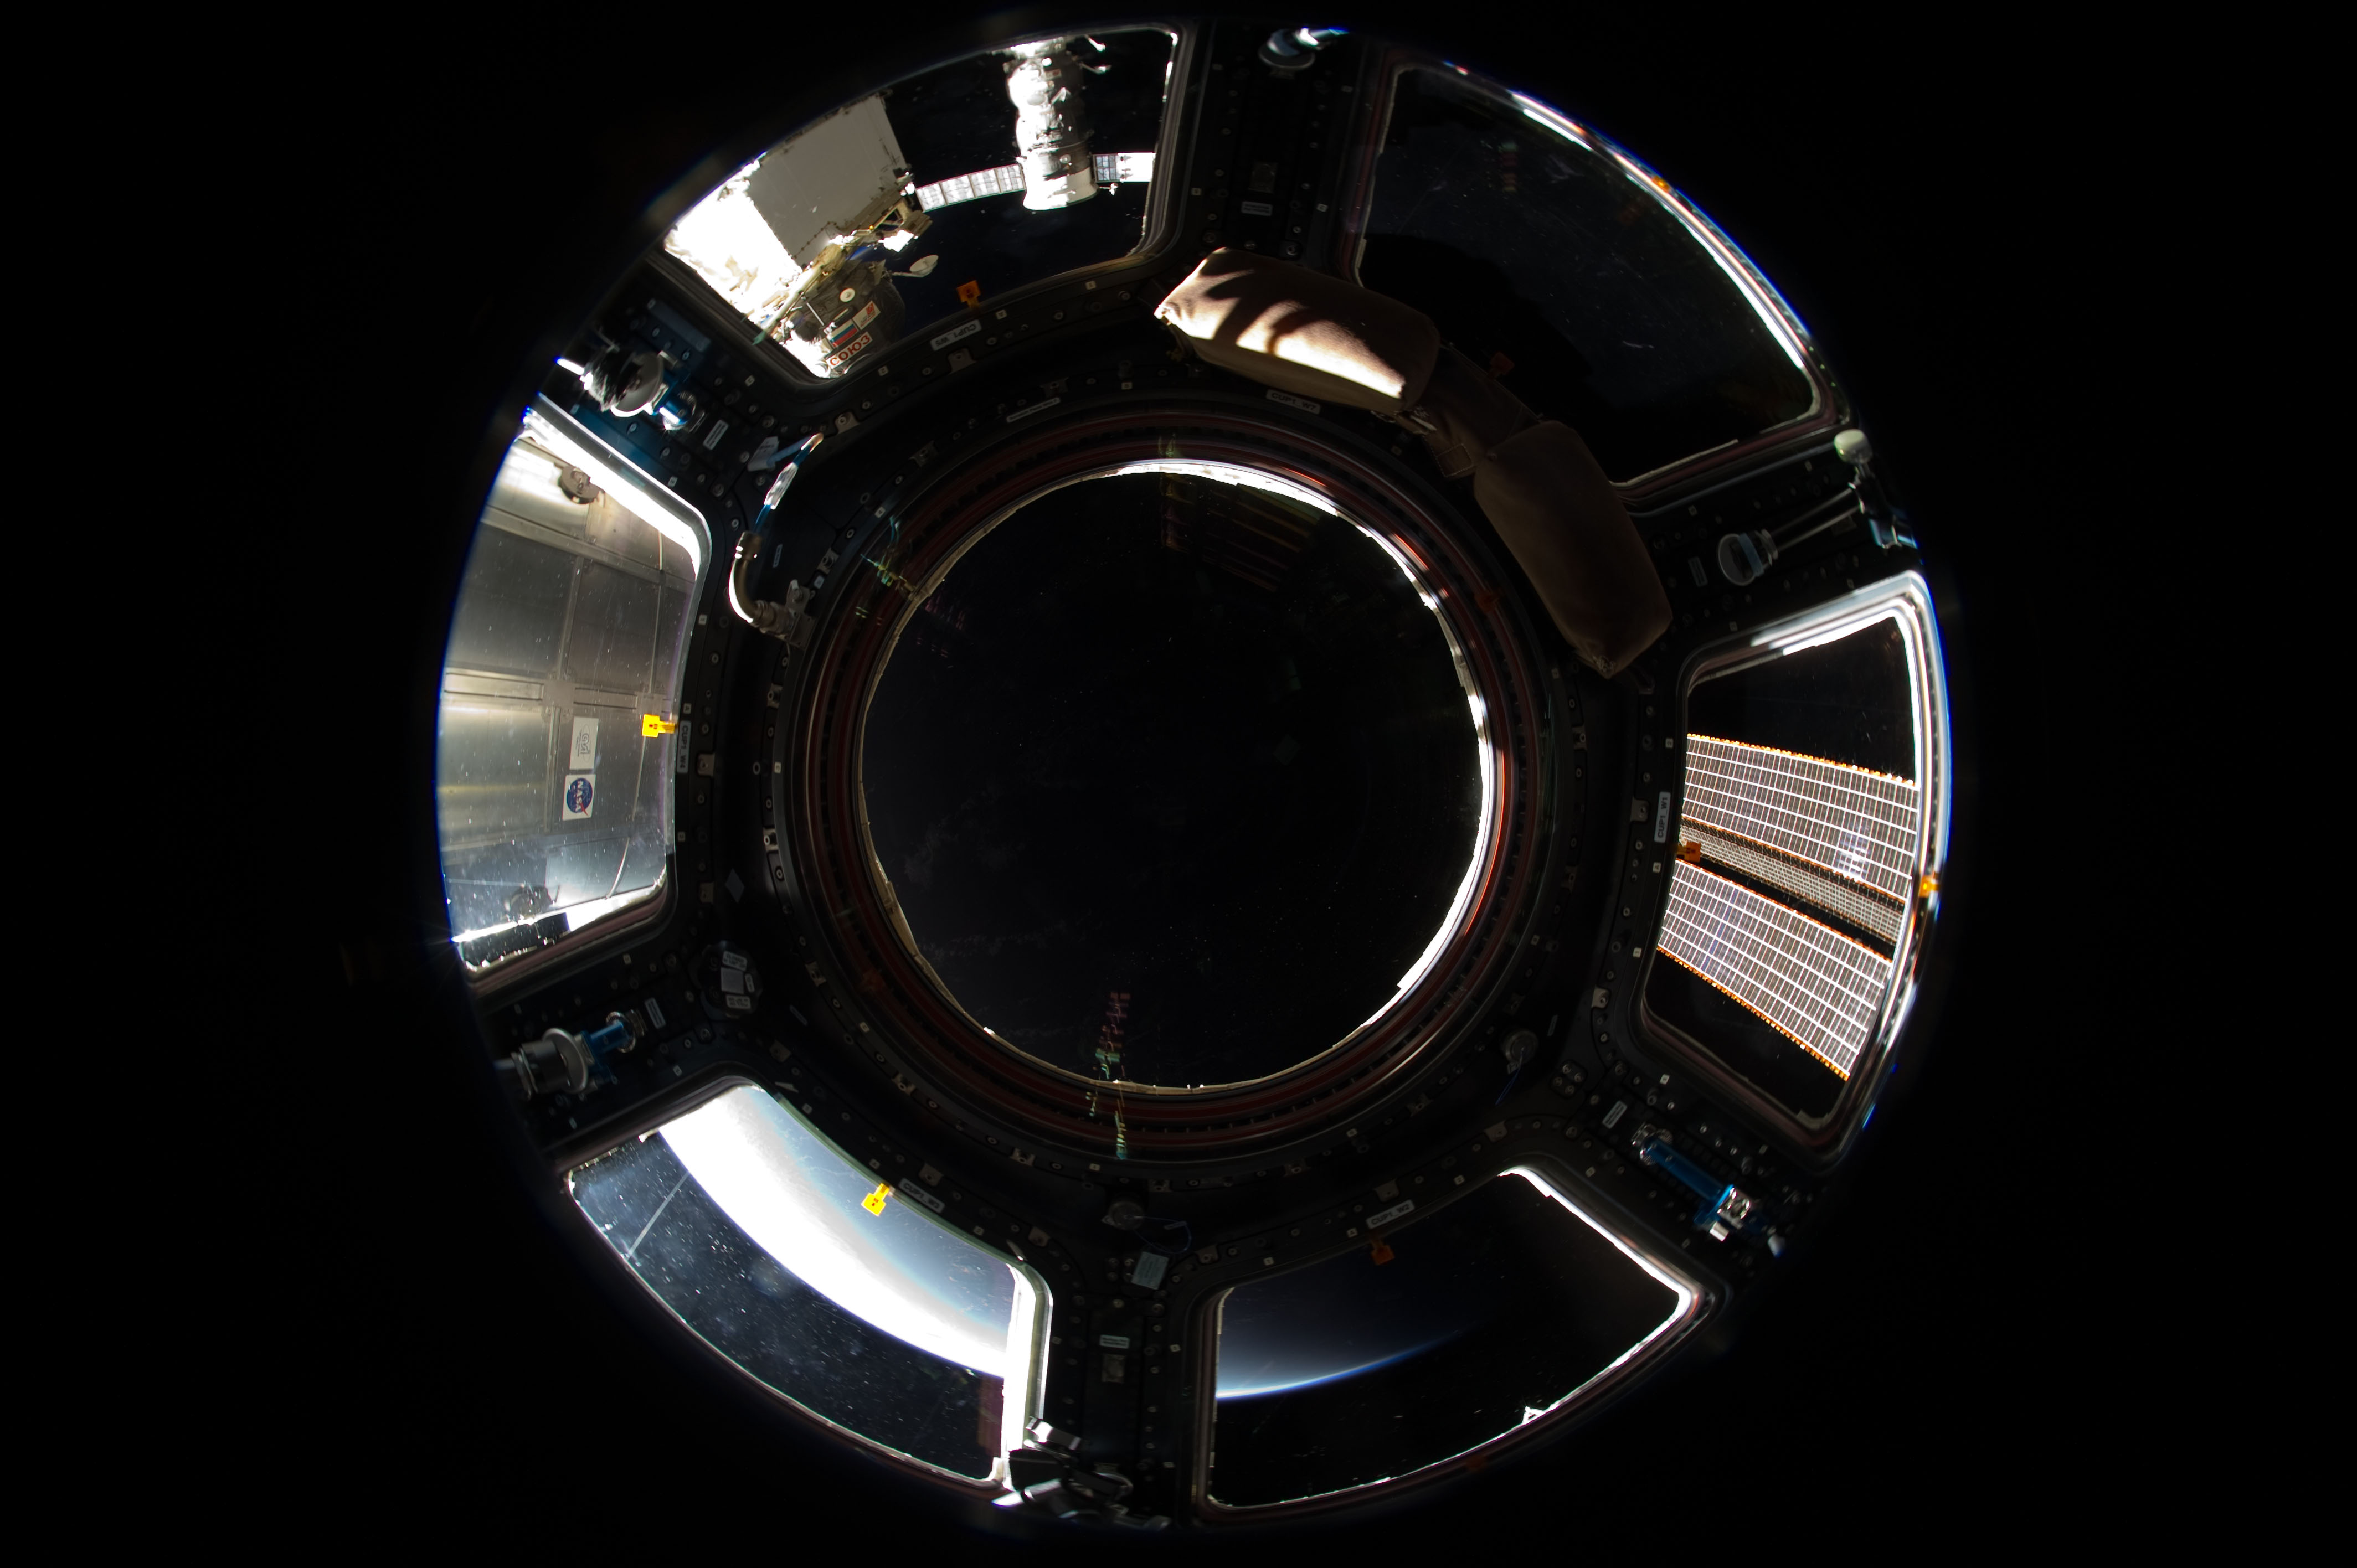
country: PACIFIC OCEAN
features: PAN- CUPOLA WINDOW, ISS
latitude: 7.5
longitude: -106.0
